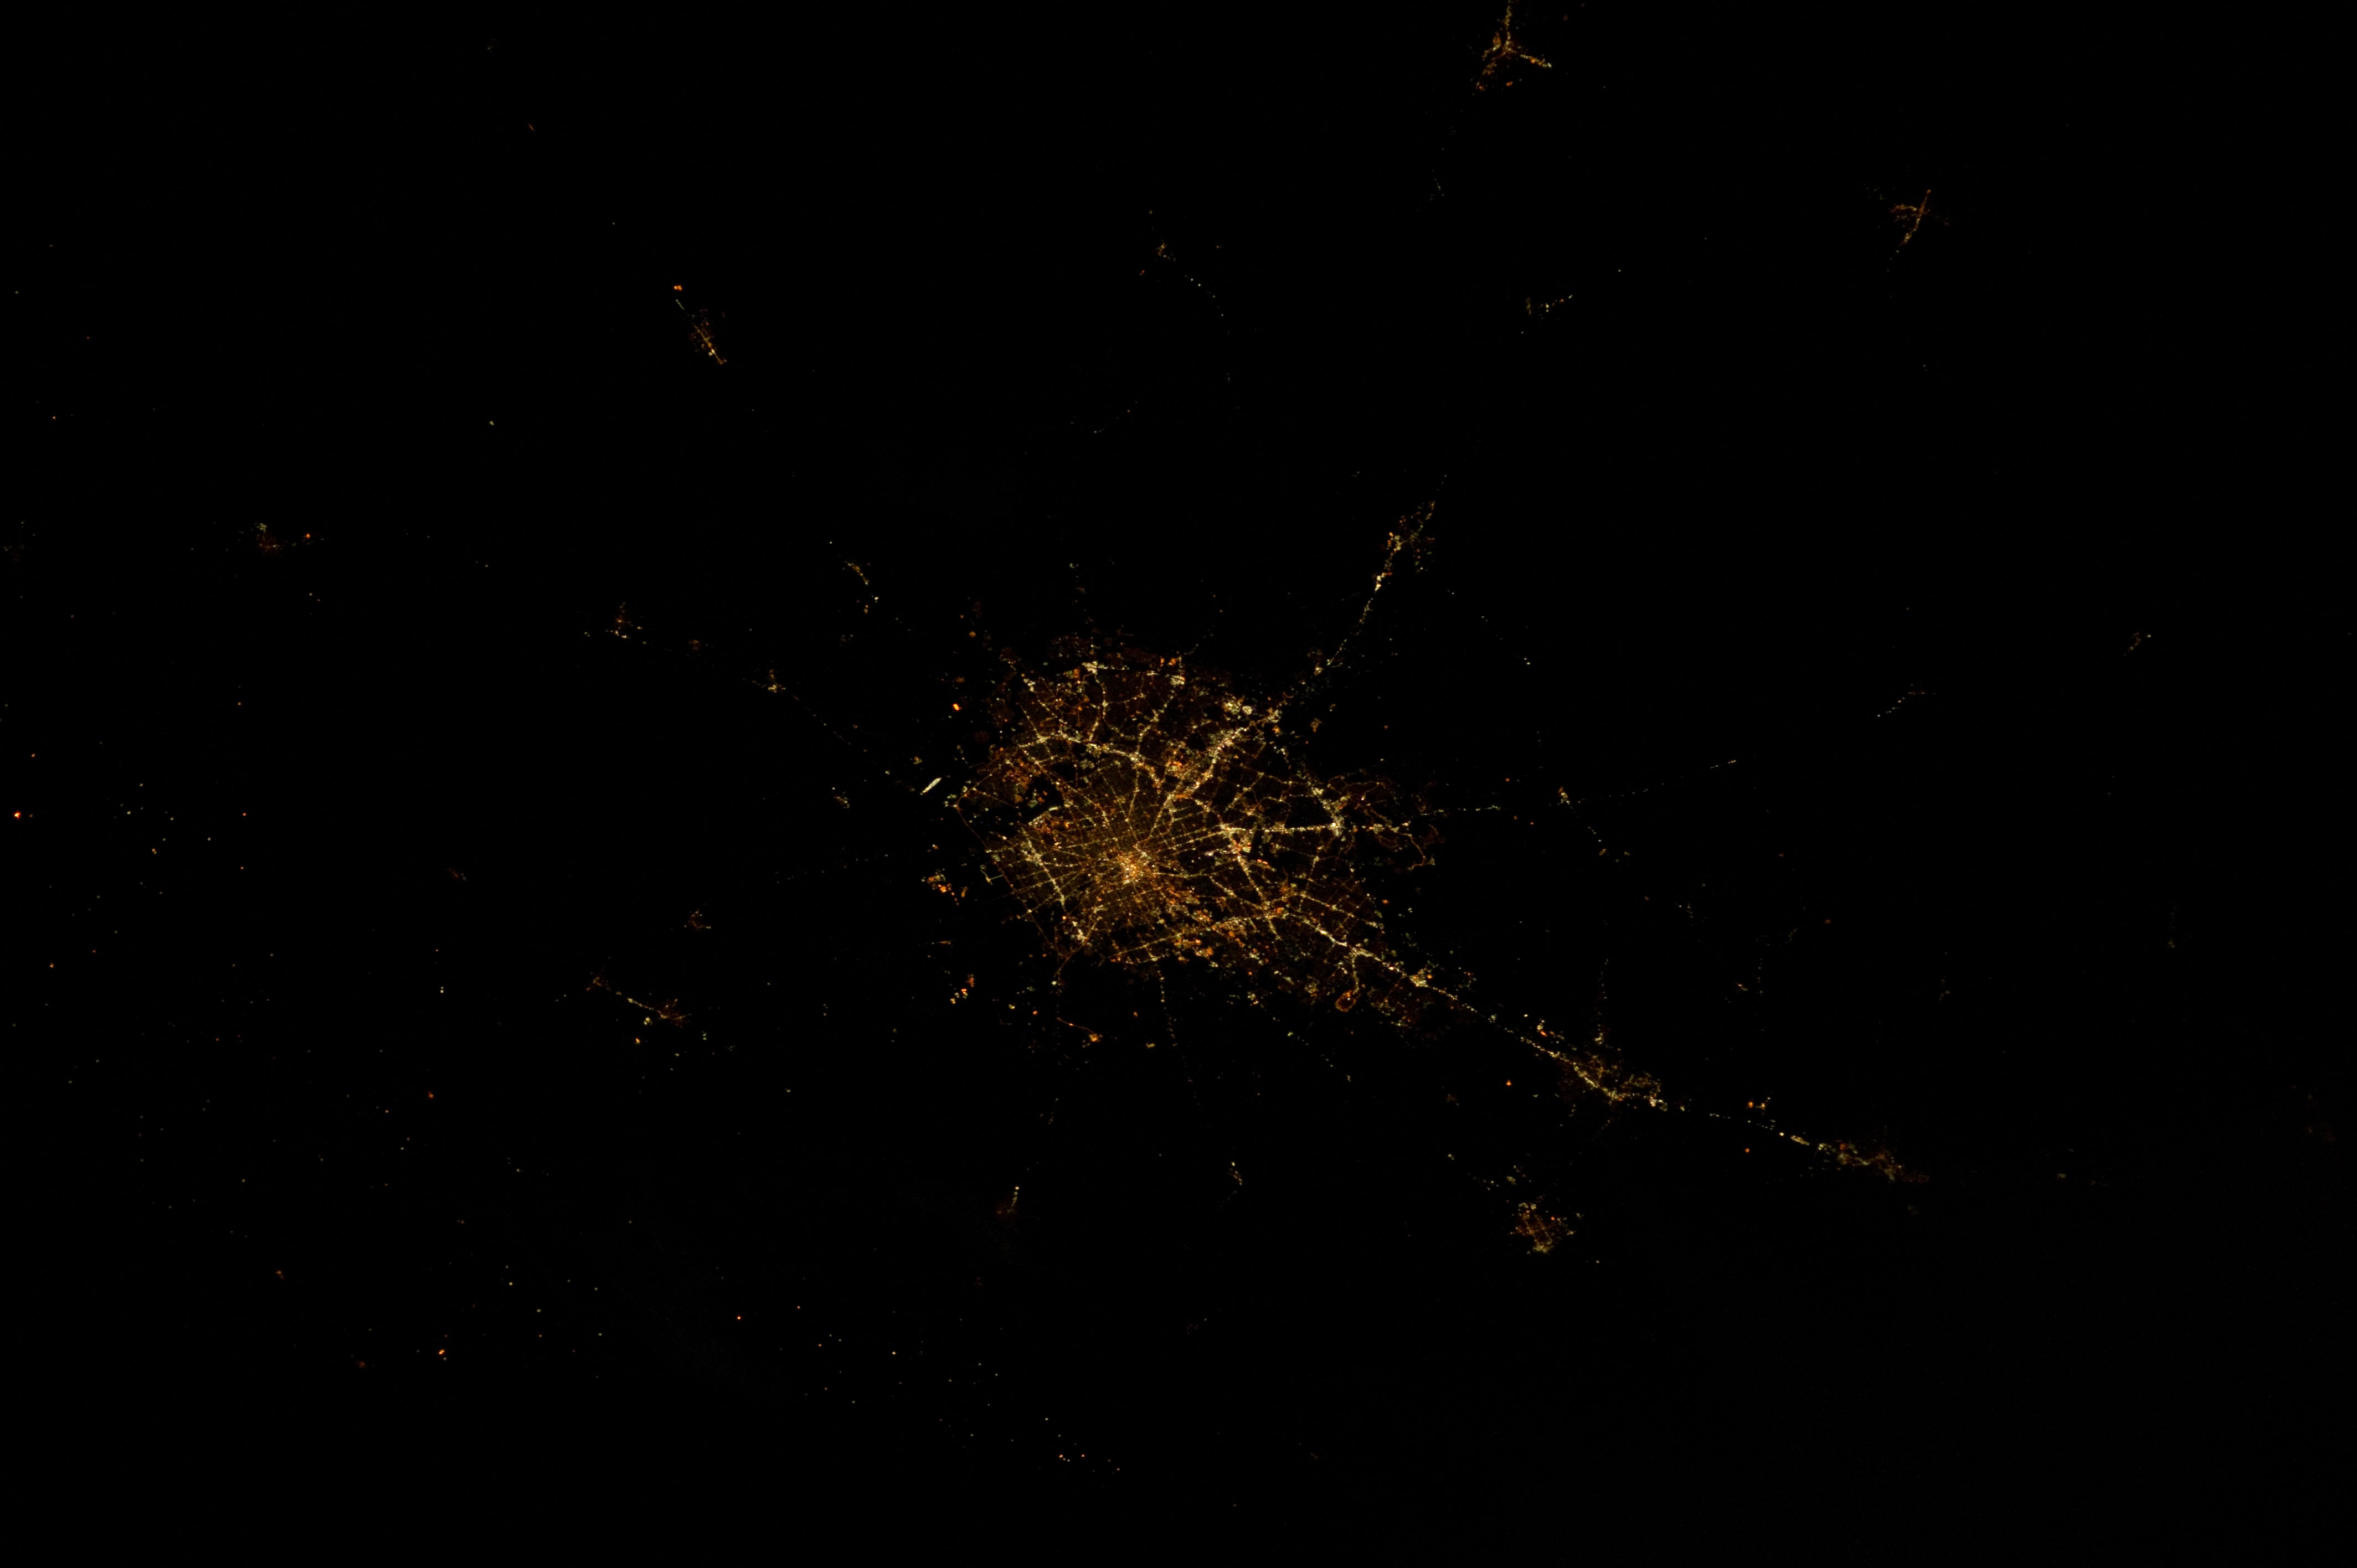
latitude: 29.4
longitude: -98.5
